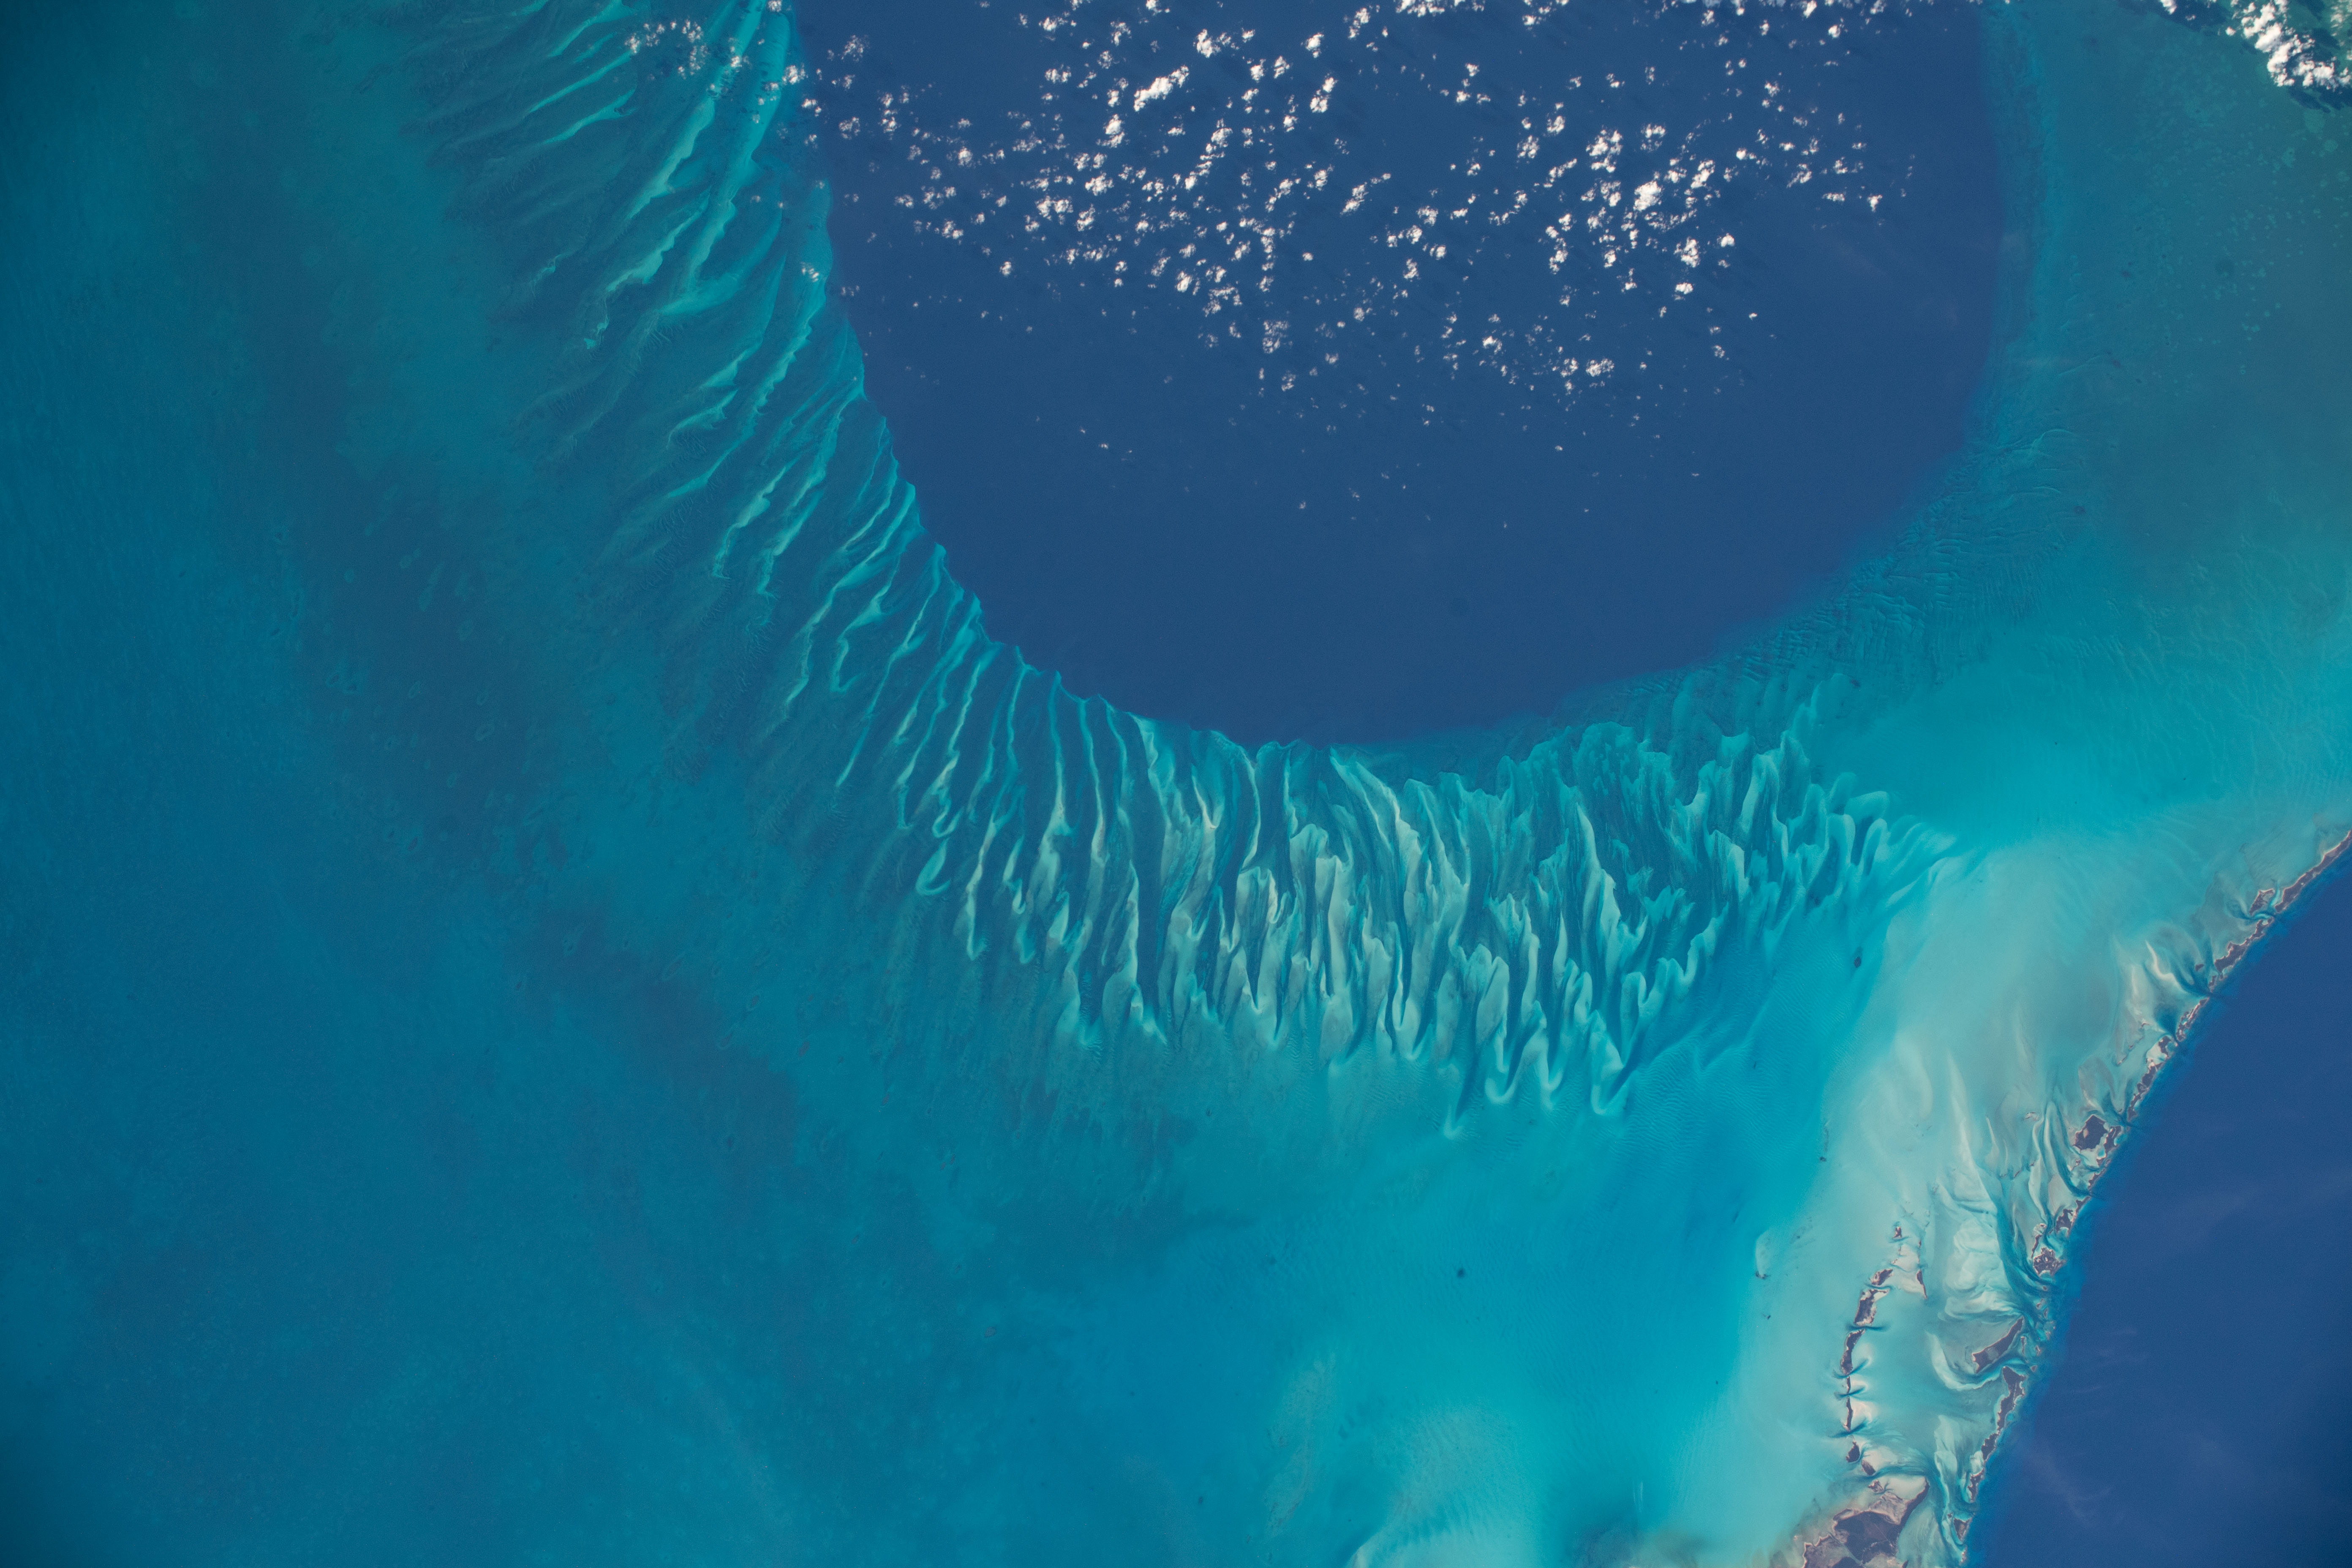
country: BAHAMAS
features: TONGUE OF THE OCEAN
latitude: 23.5
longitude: -76.5
